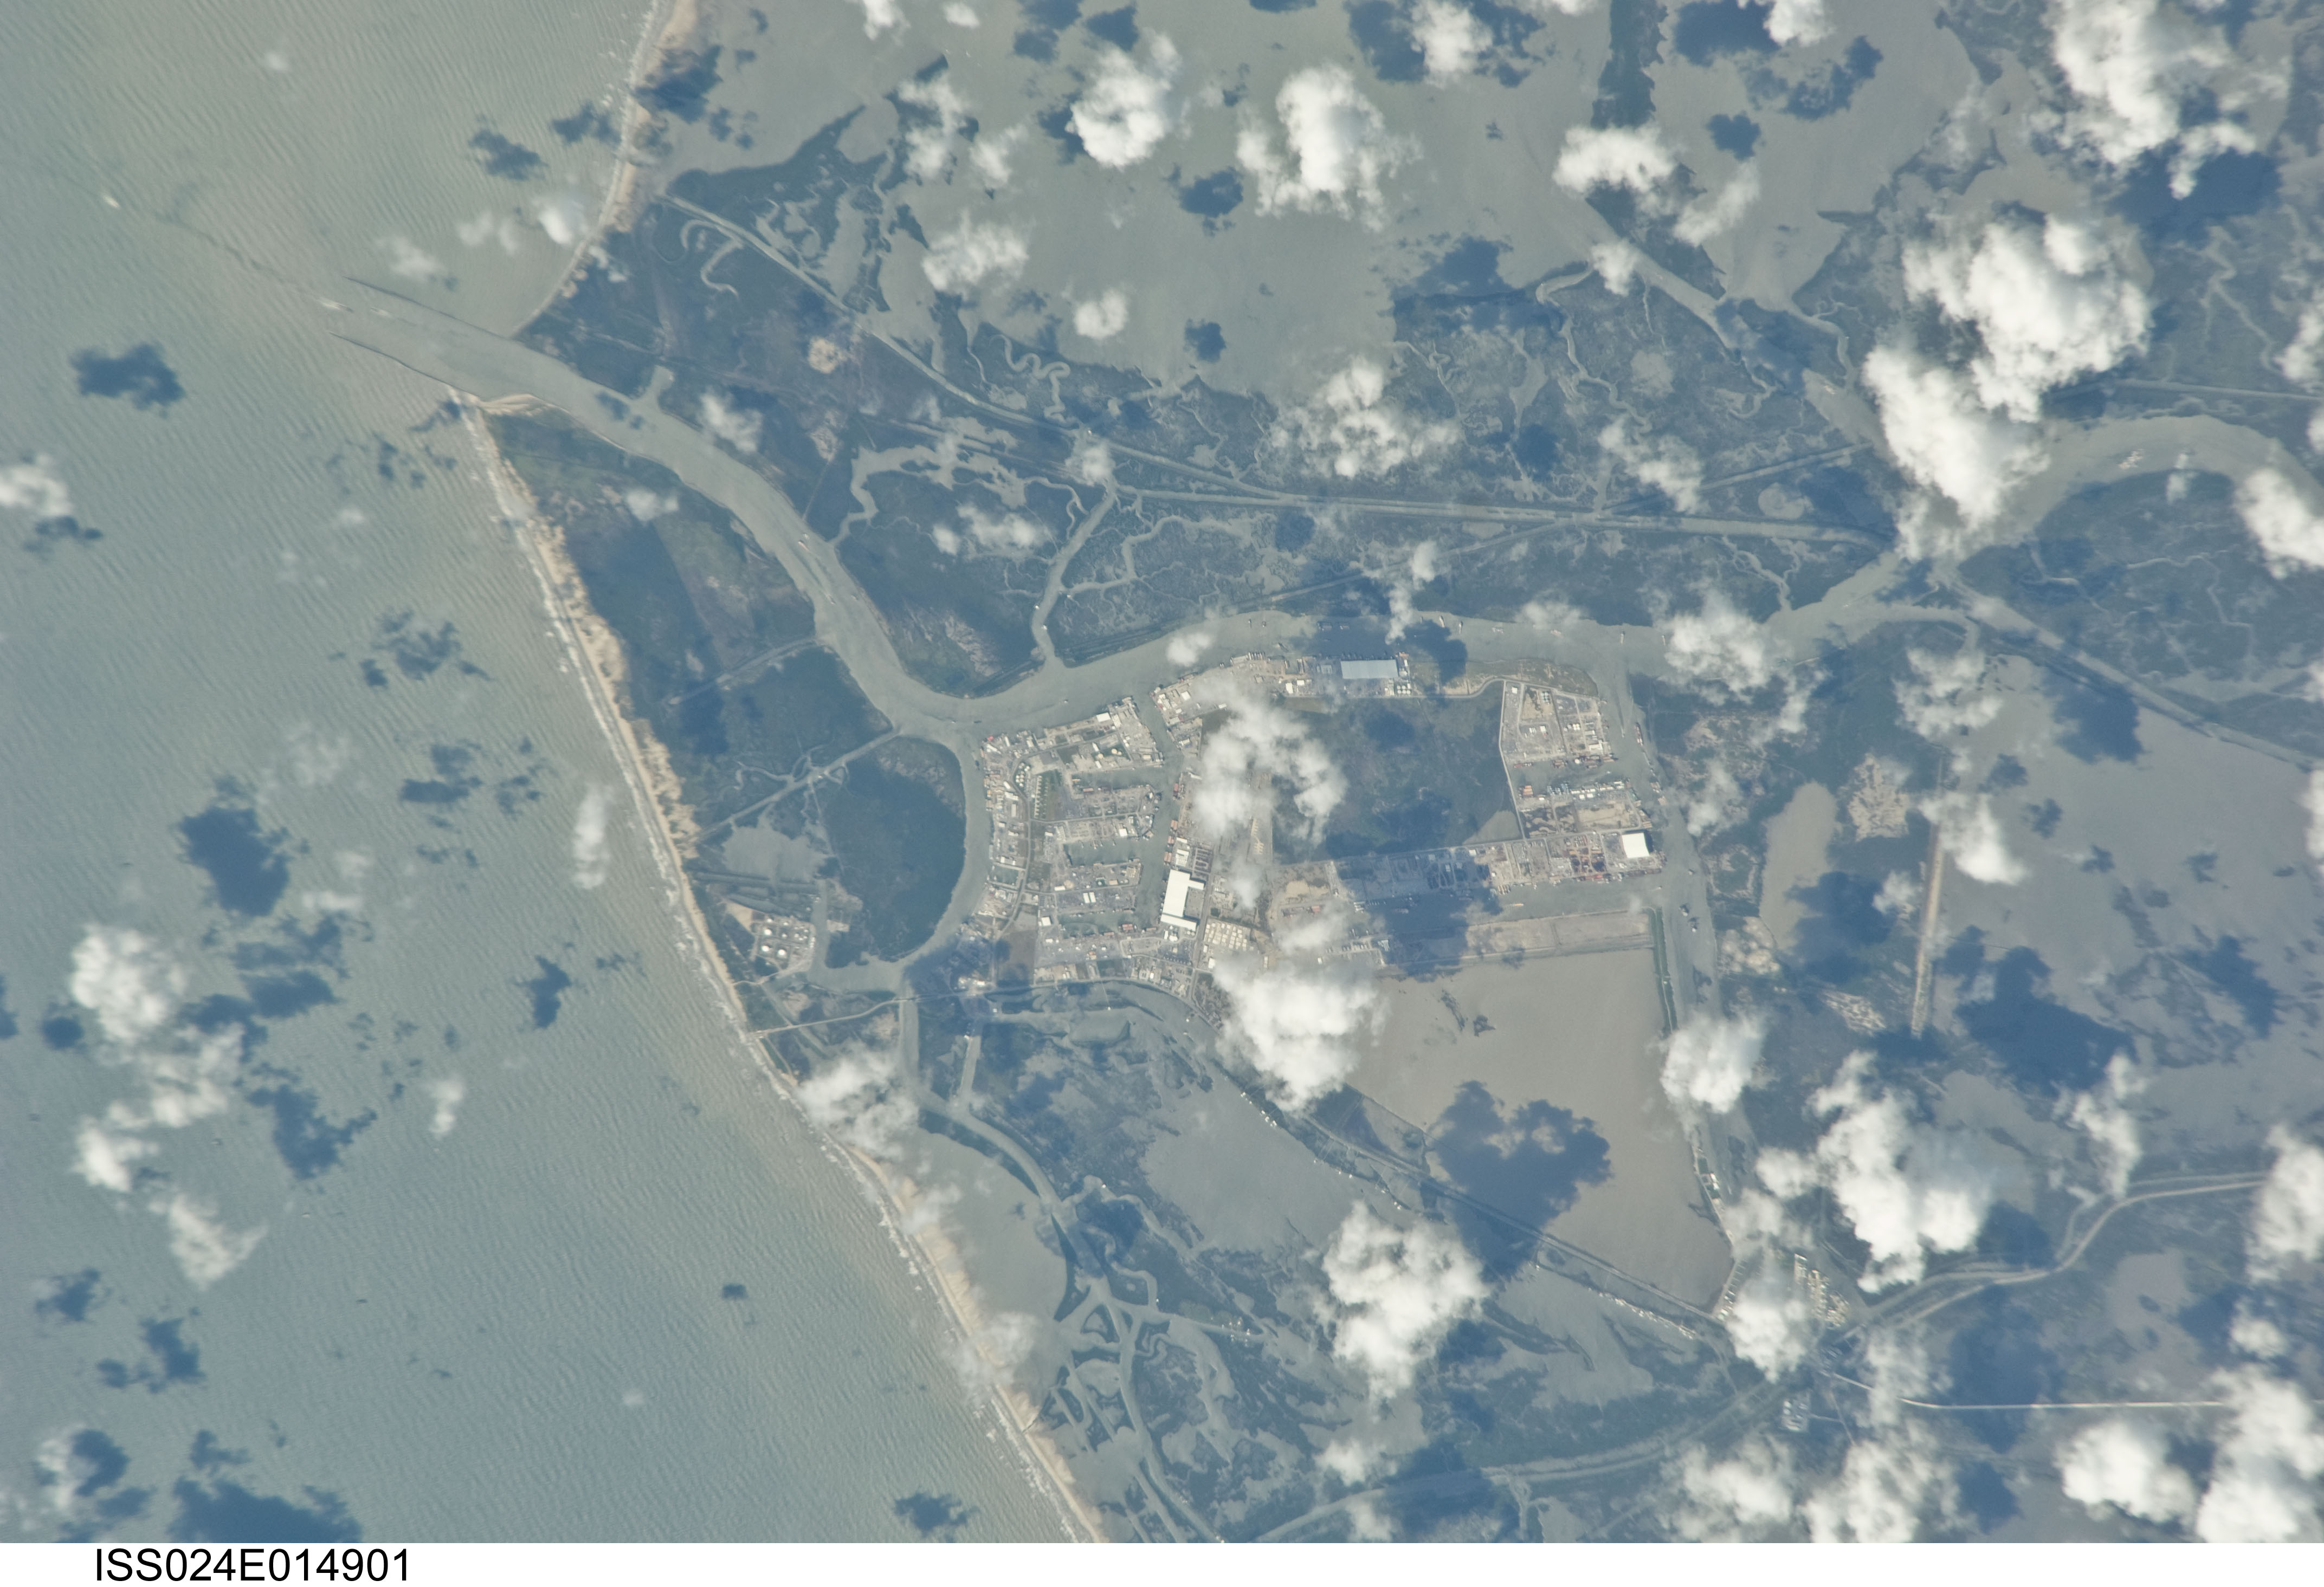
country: USA-LOUISIANA
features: BAYOU LAFOURCHE, SE., G. OF MEXICO, WAVES, MARSH, LAKES, CANALS, COAST
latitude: 29.1
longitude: -90.2
